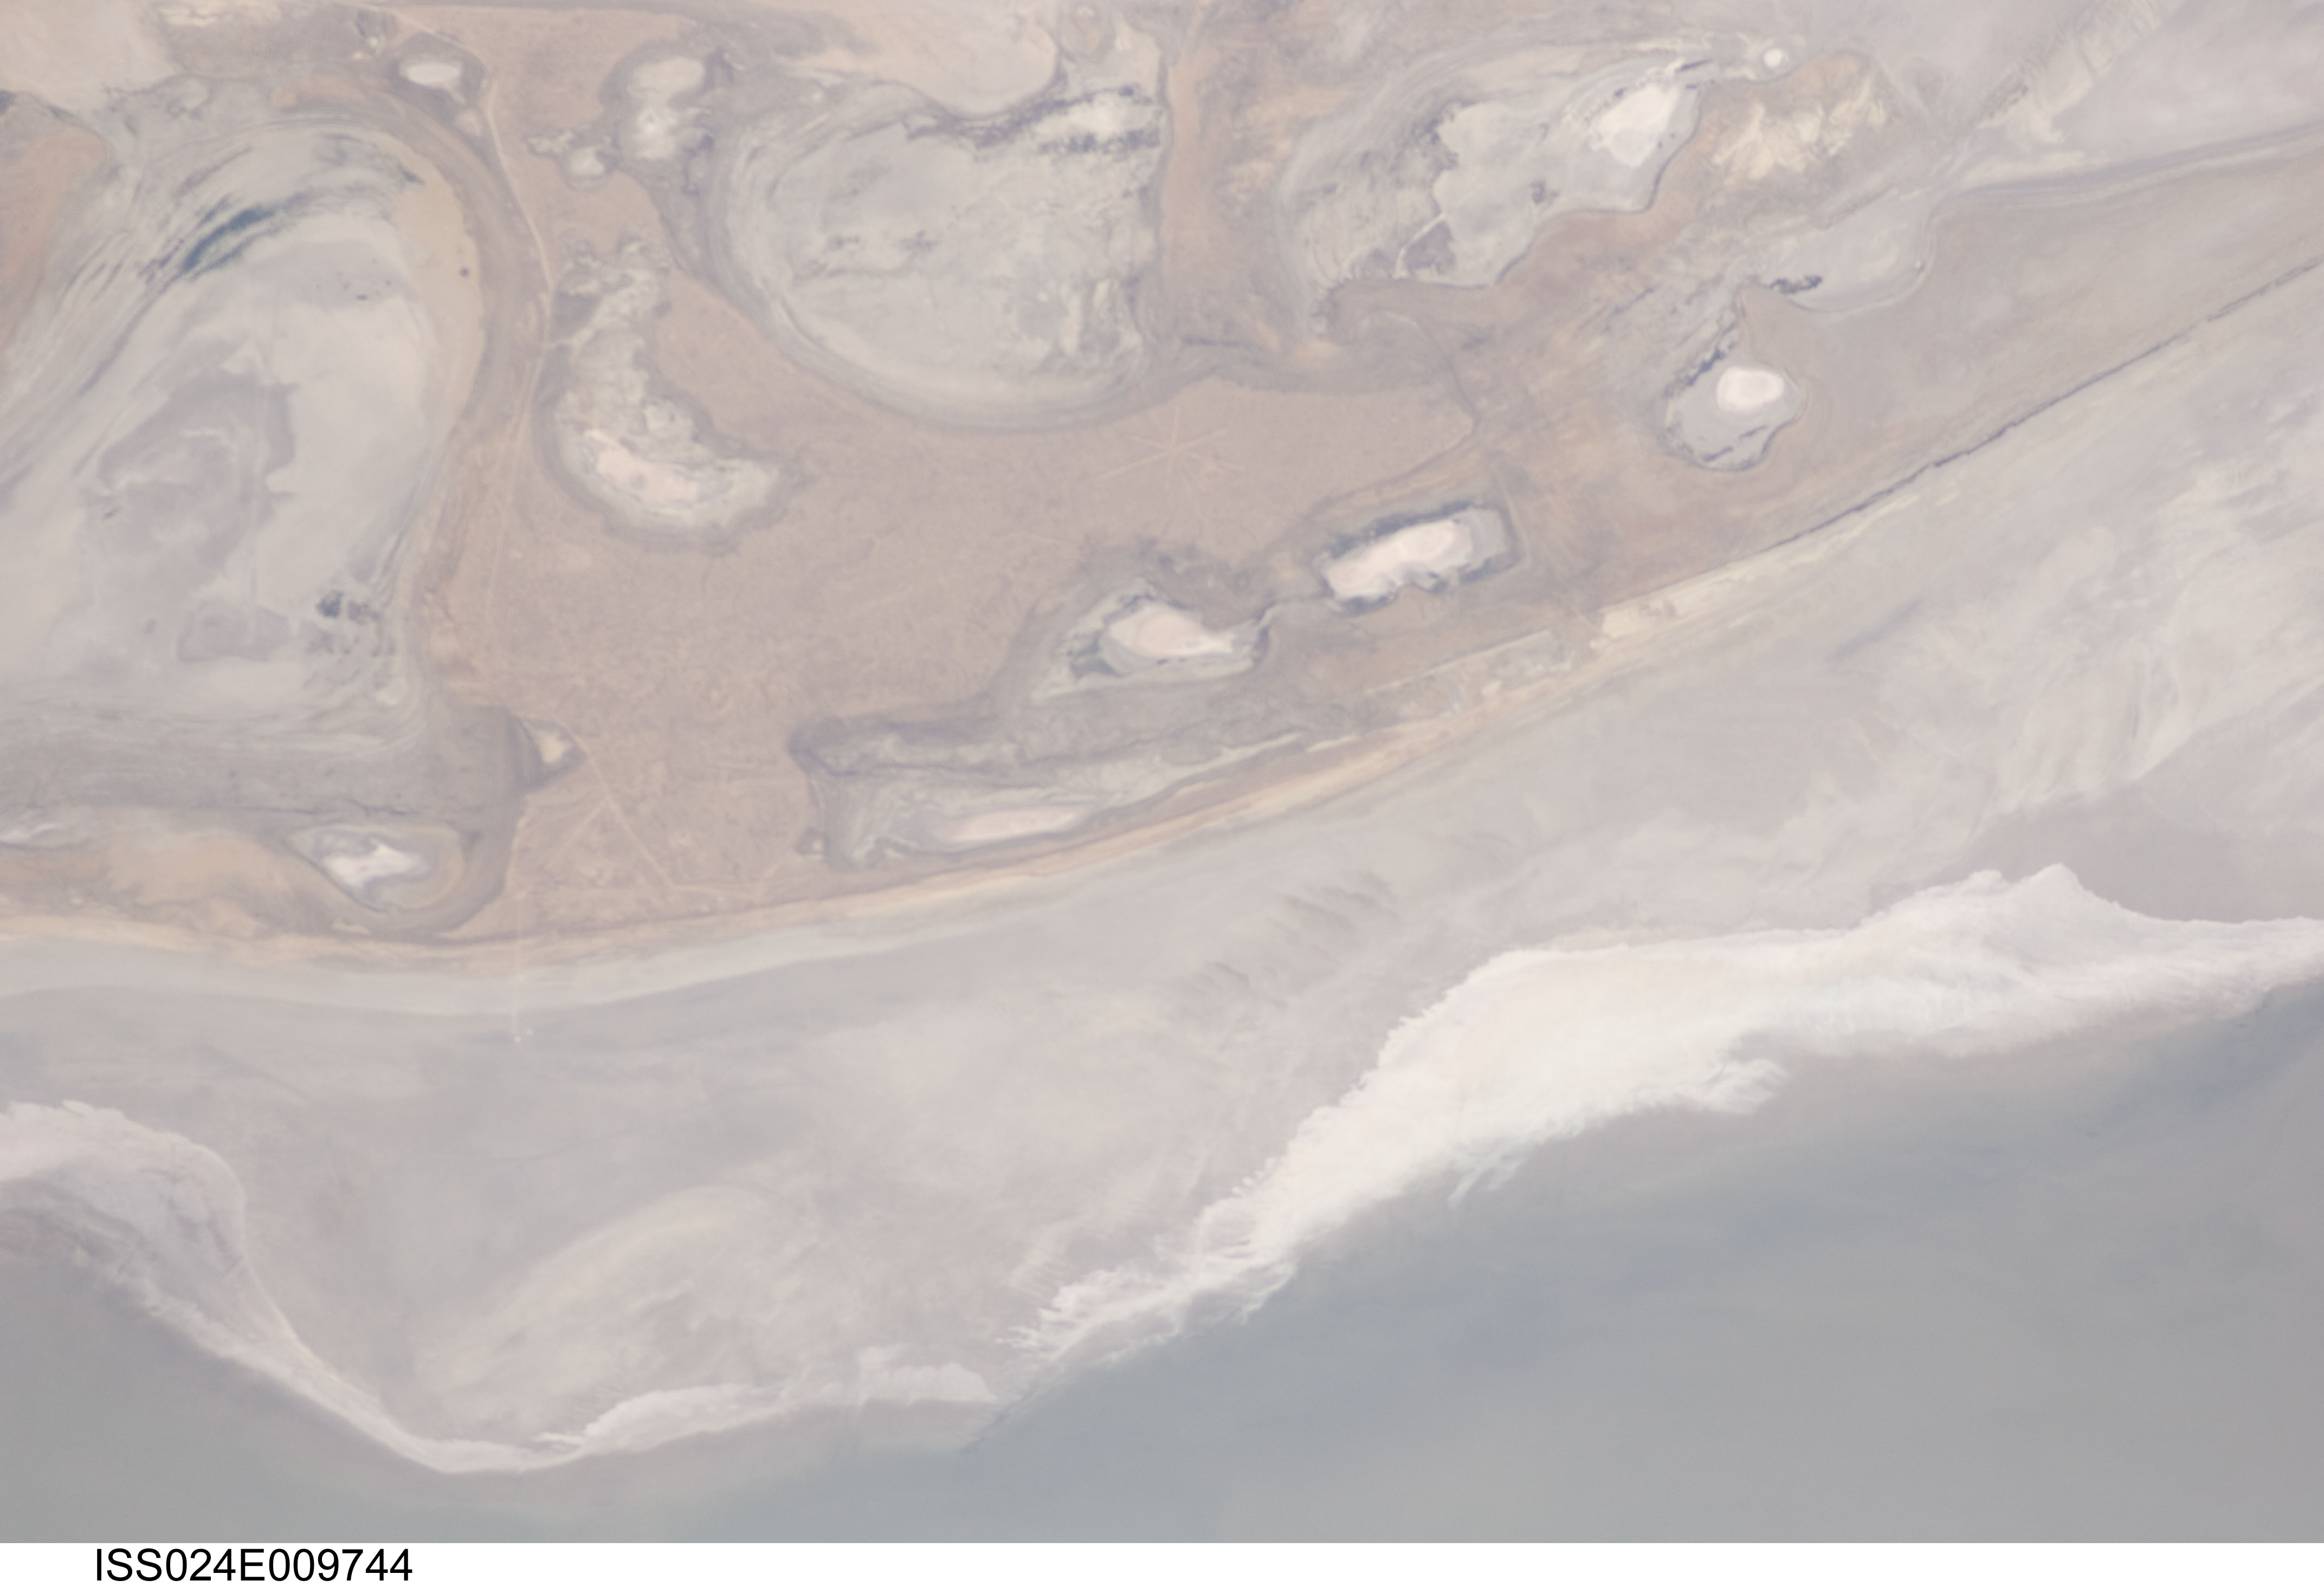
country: KAZAKHSTAN
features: EASTERN LOBE OF ARAL SEA BASIN, EMERGED SHORELINE, PLAYAS
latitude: 45.2
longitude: 59.7
